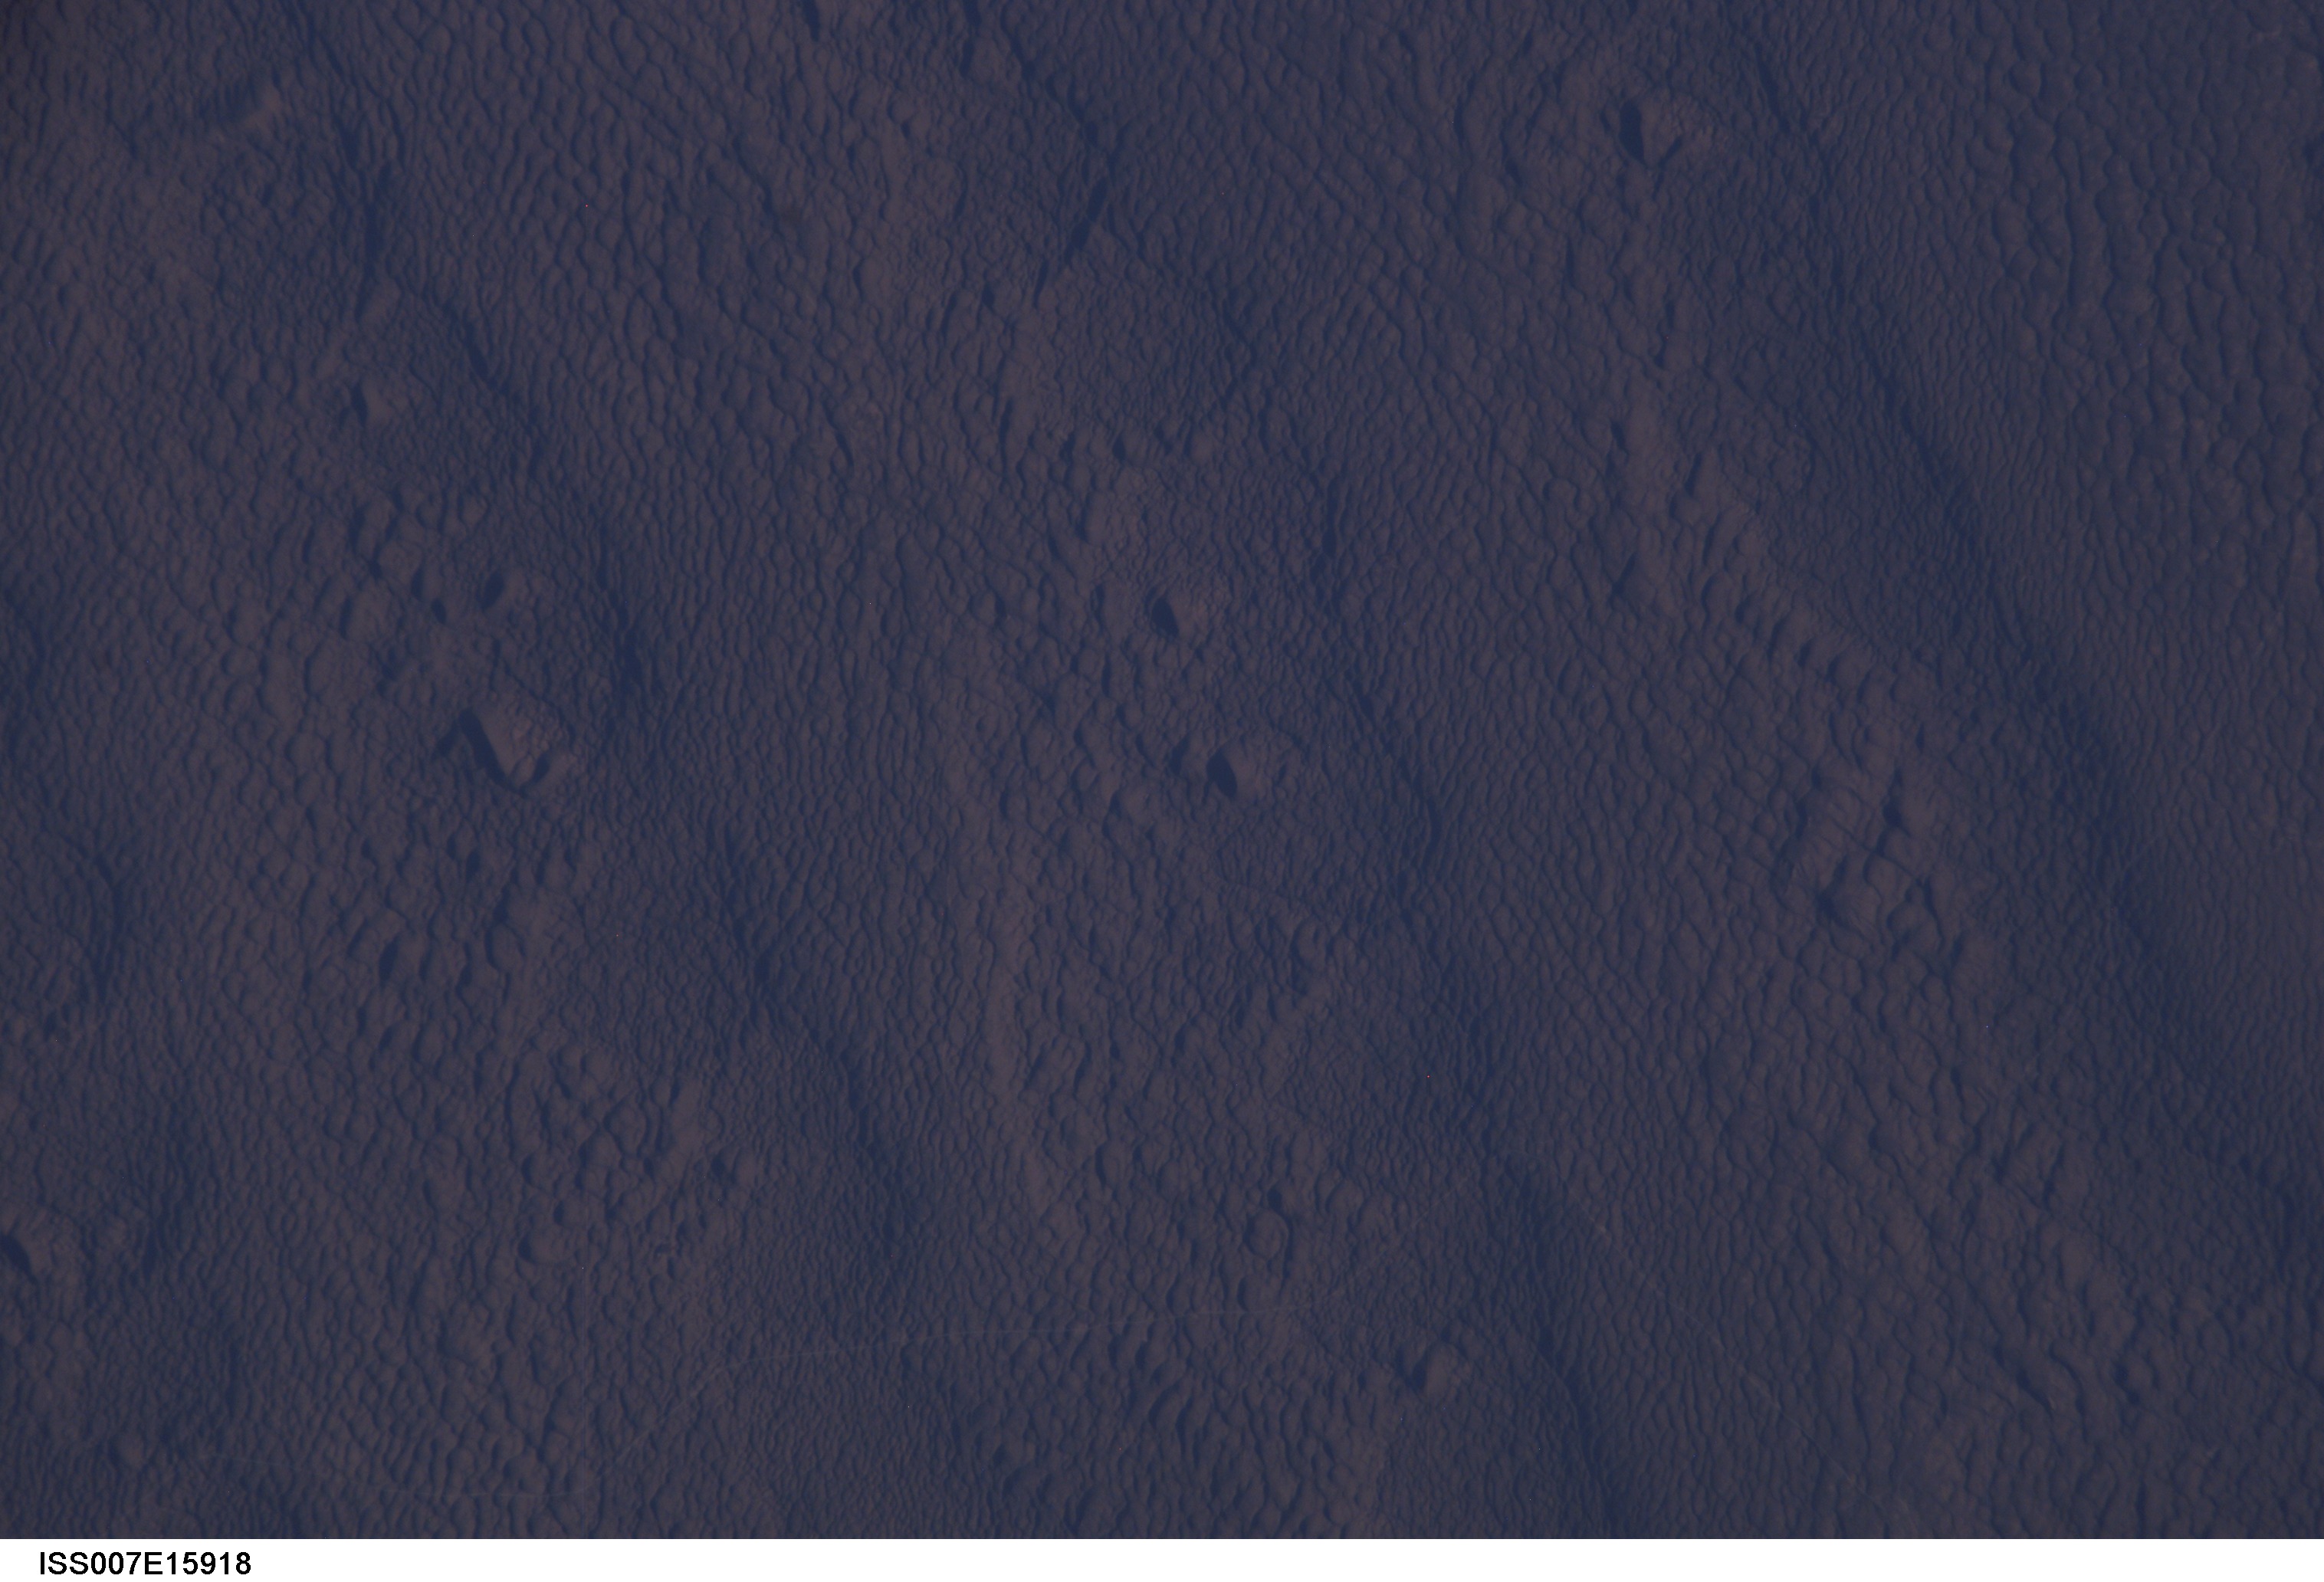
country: KAZAKHSTAN
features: MUYUNKUM DESERT, SAND DUNES
